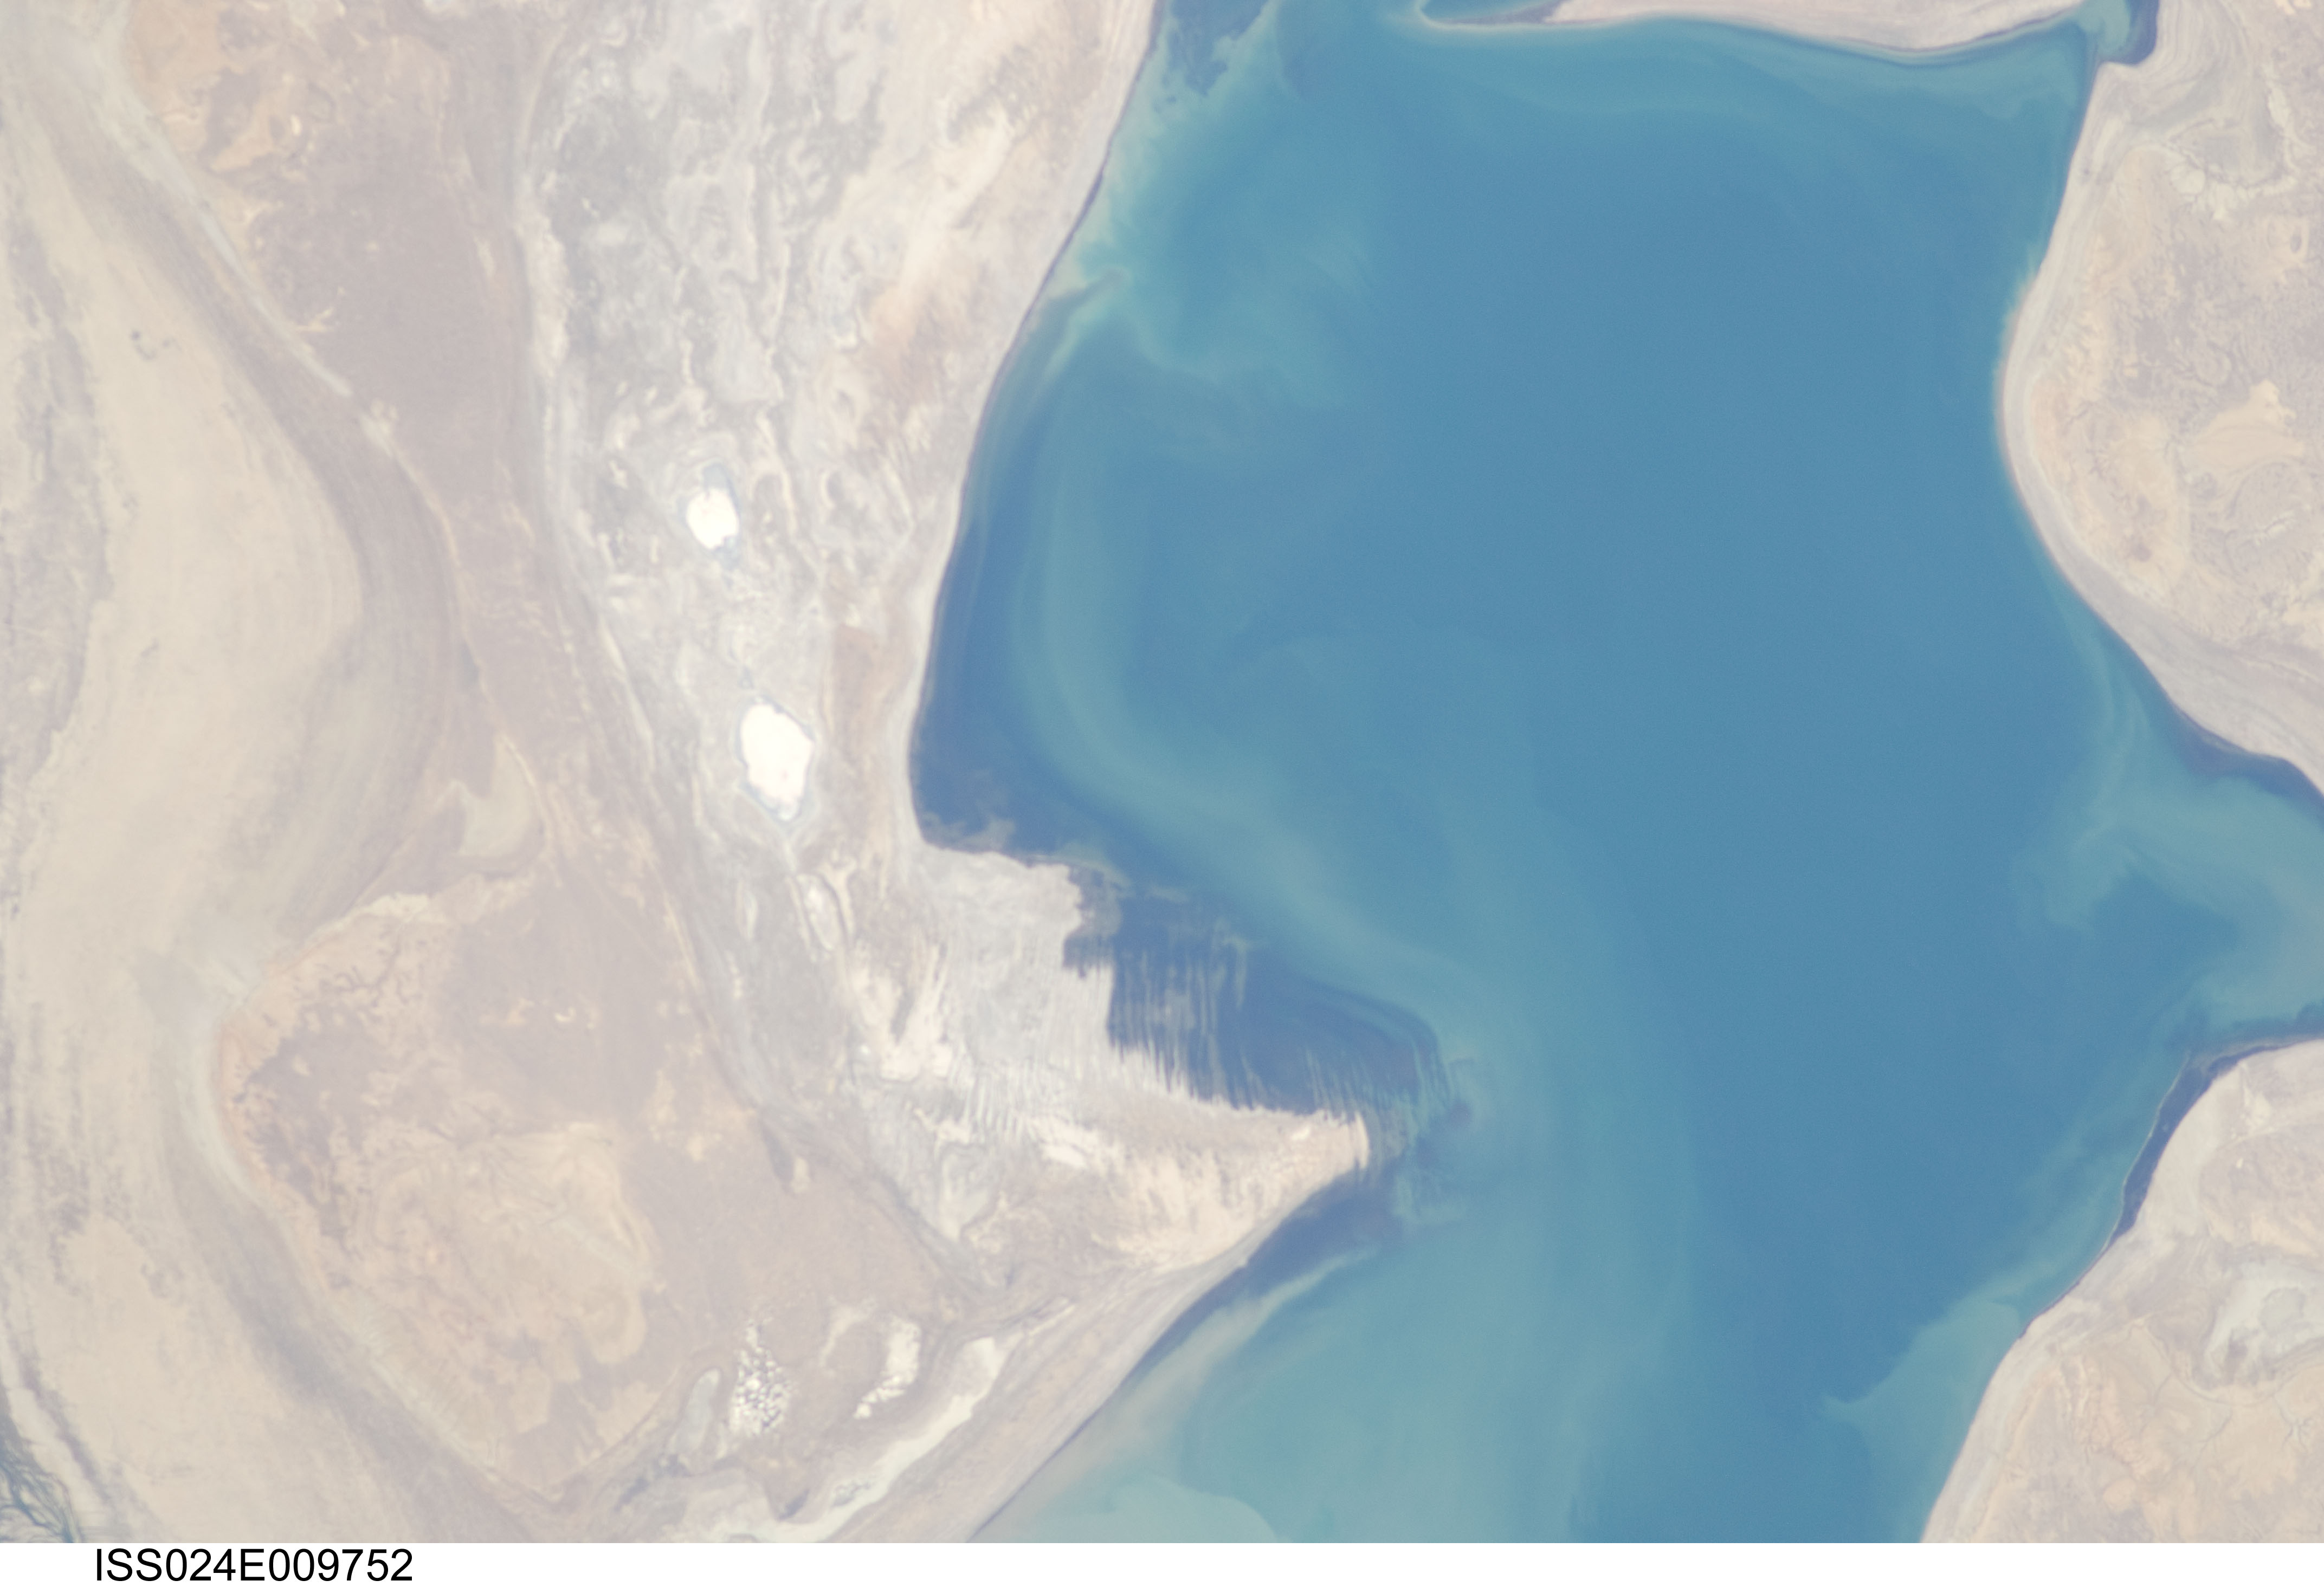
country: KAZAKHSTAN
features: NORTHERN LOBE OF ARAL SEA BASIN, KORKARAL I., DESERT, PLAYAS
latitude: 46.3
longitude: 60.6
